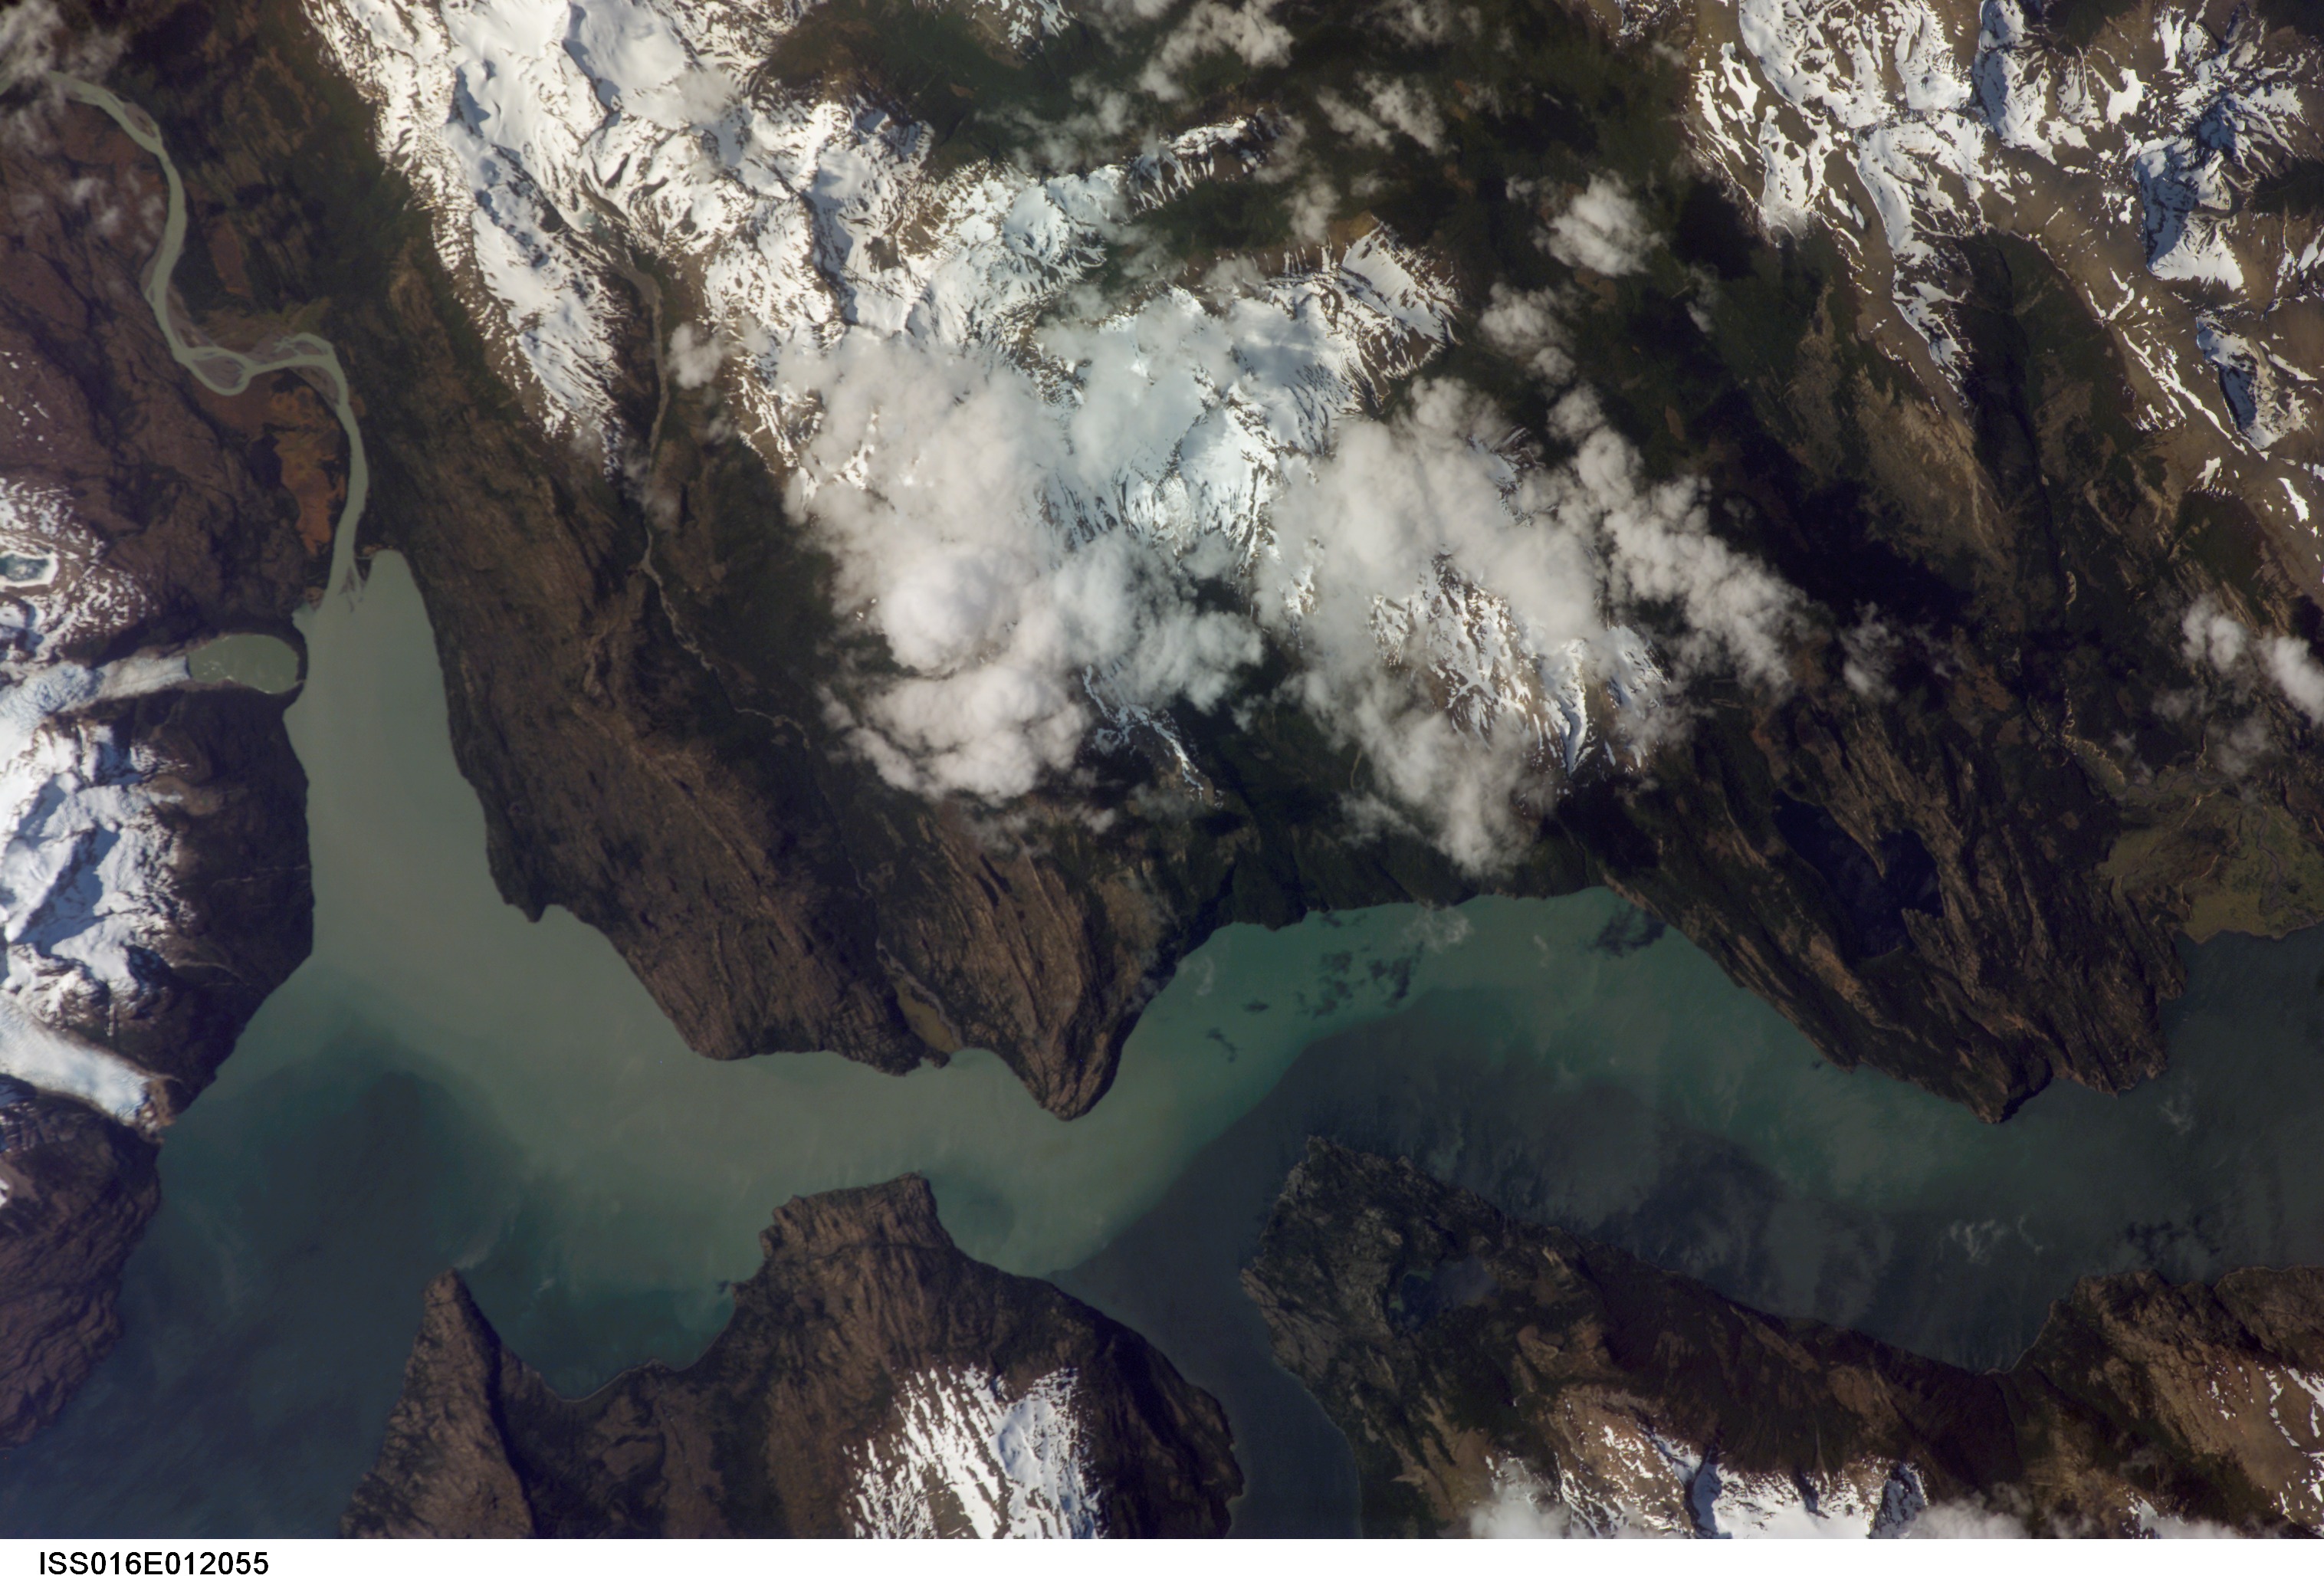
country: CHILE
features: LAKE,ANDES MOUNTAINS
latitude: -51.5
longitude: -73.0
